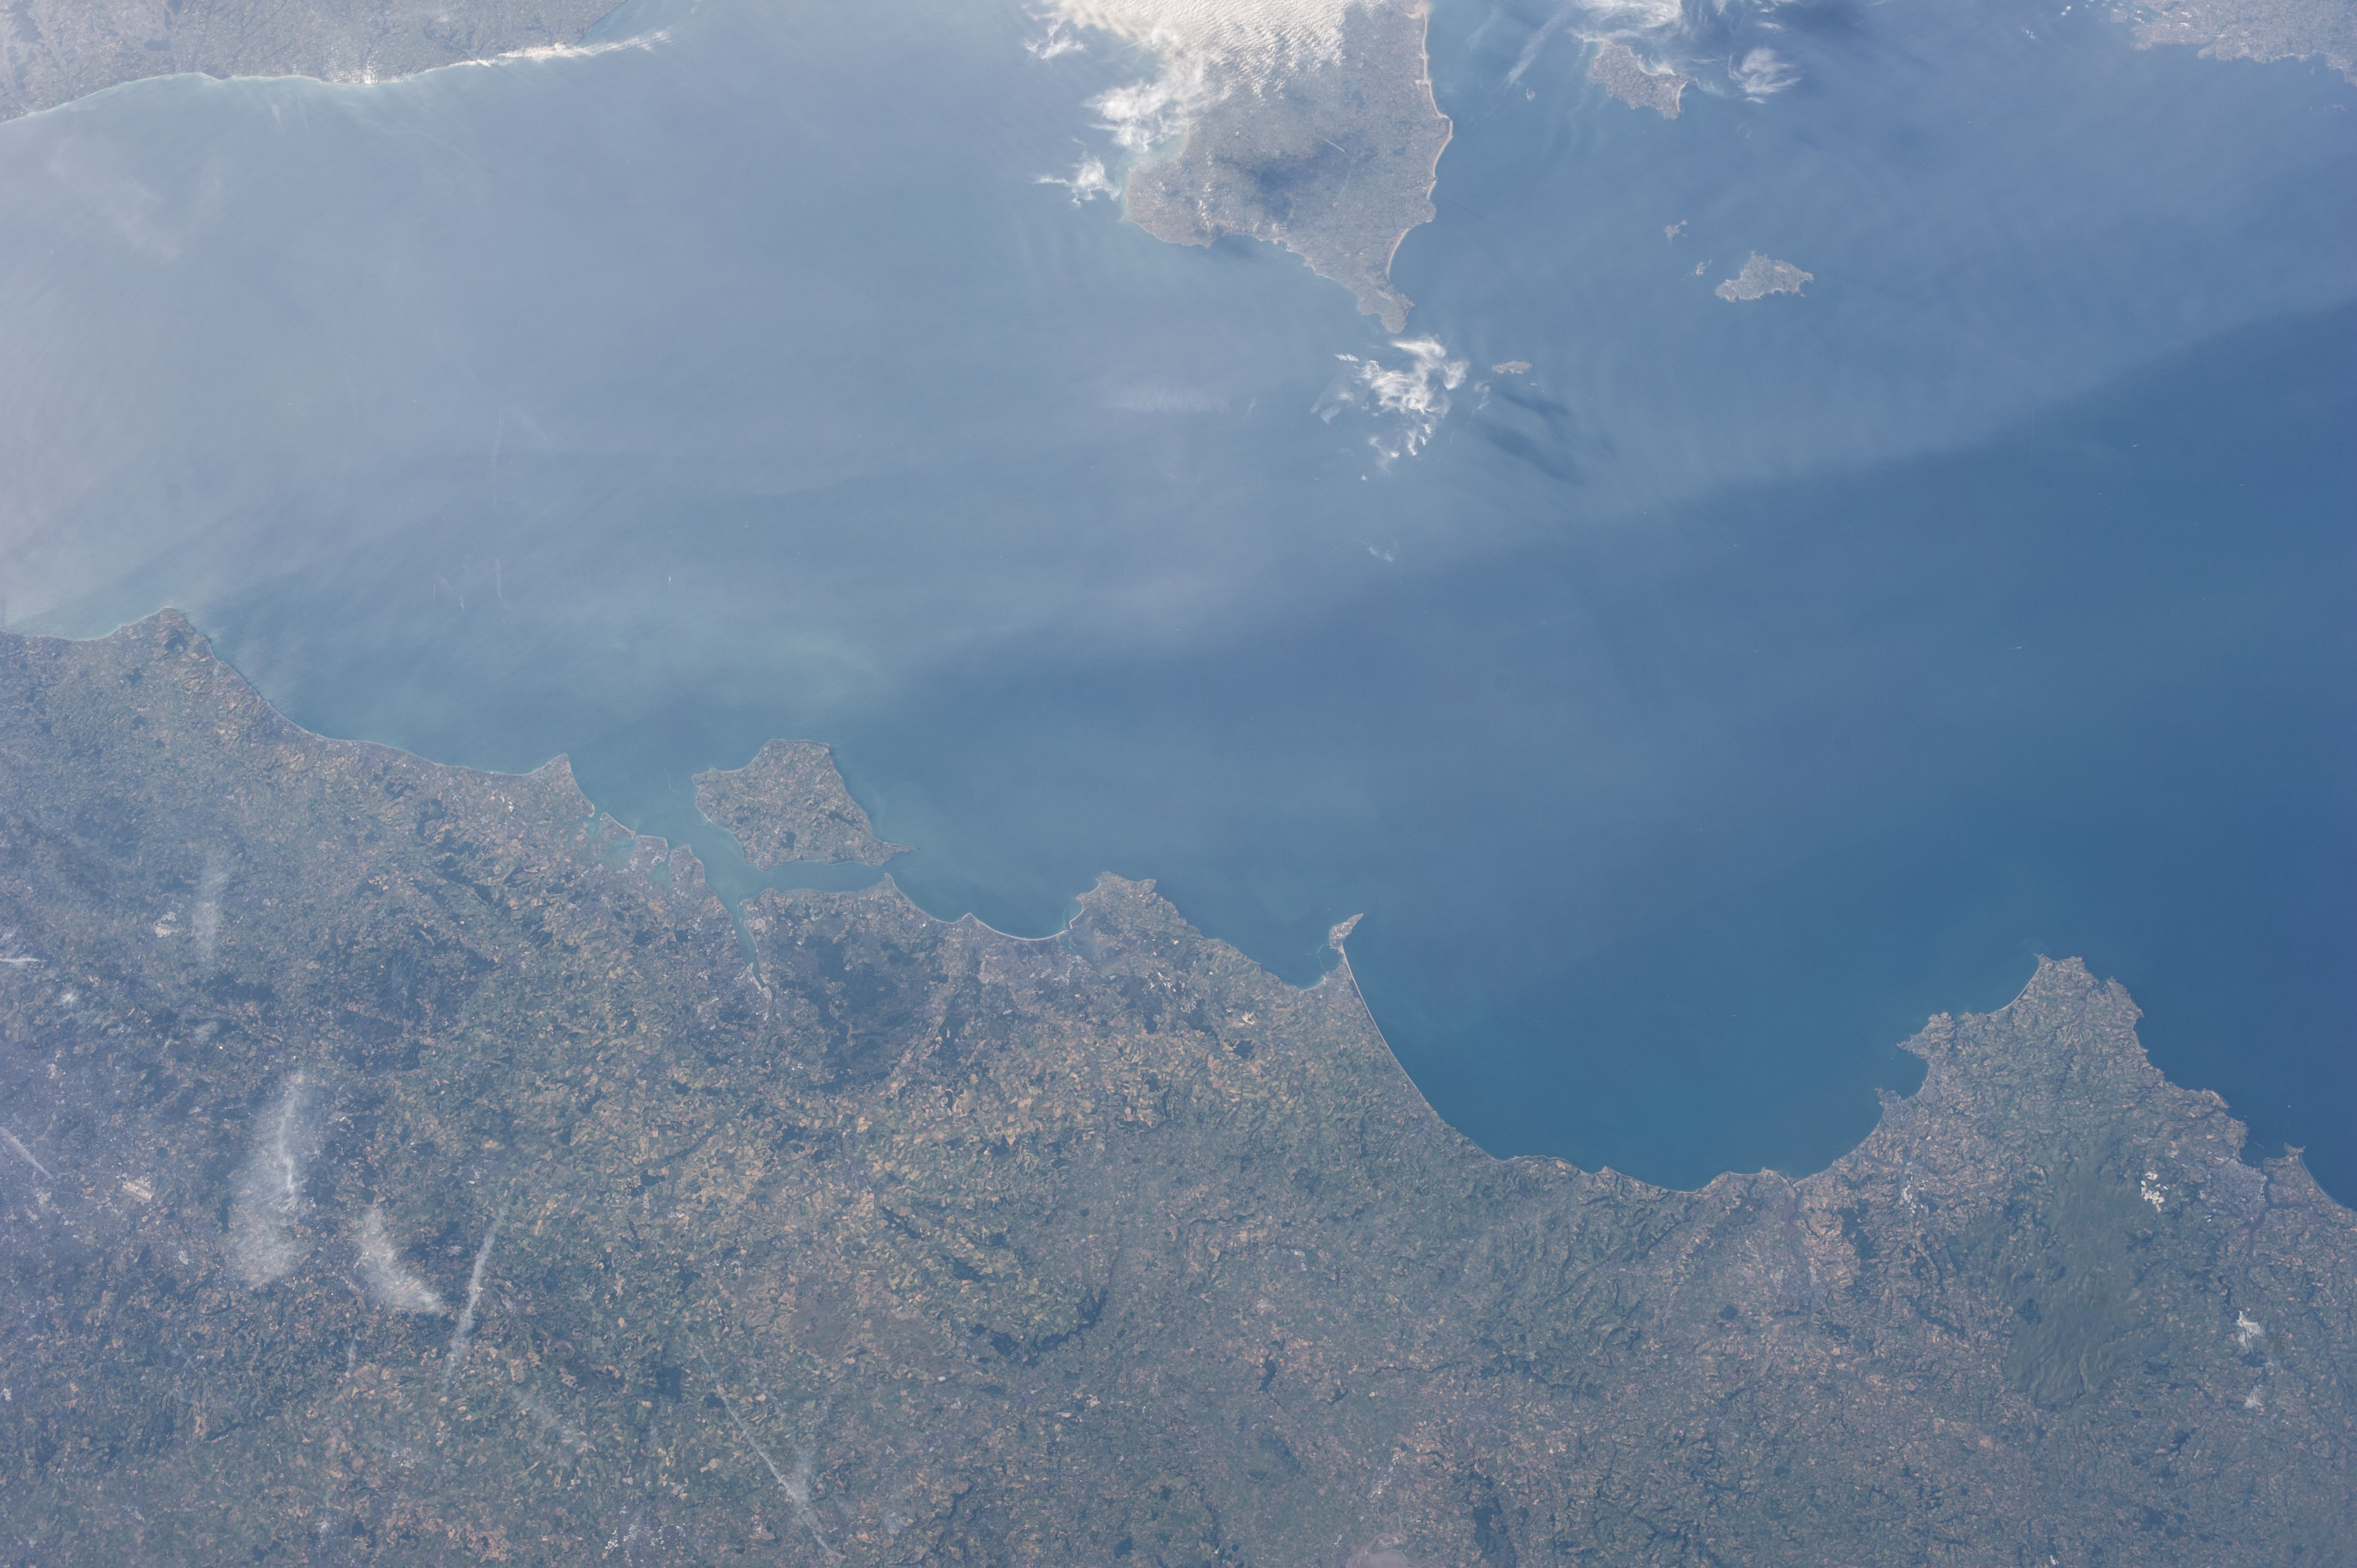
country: UK-ENGLAND
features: CHAN.
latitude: 50.5
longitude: -2.0
